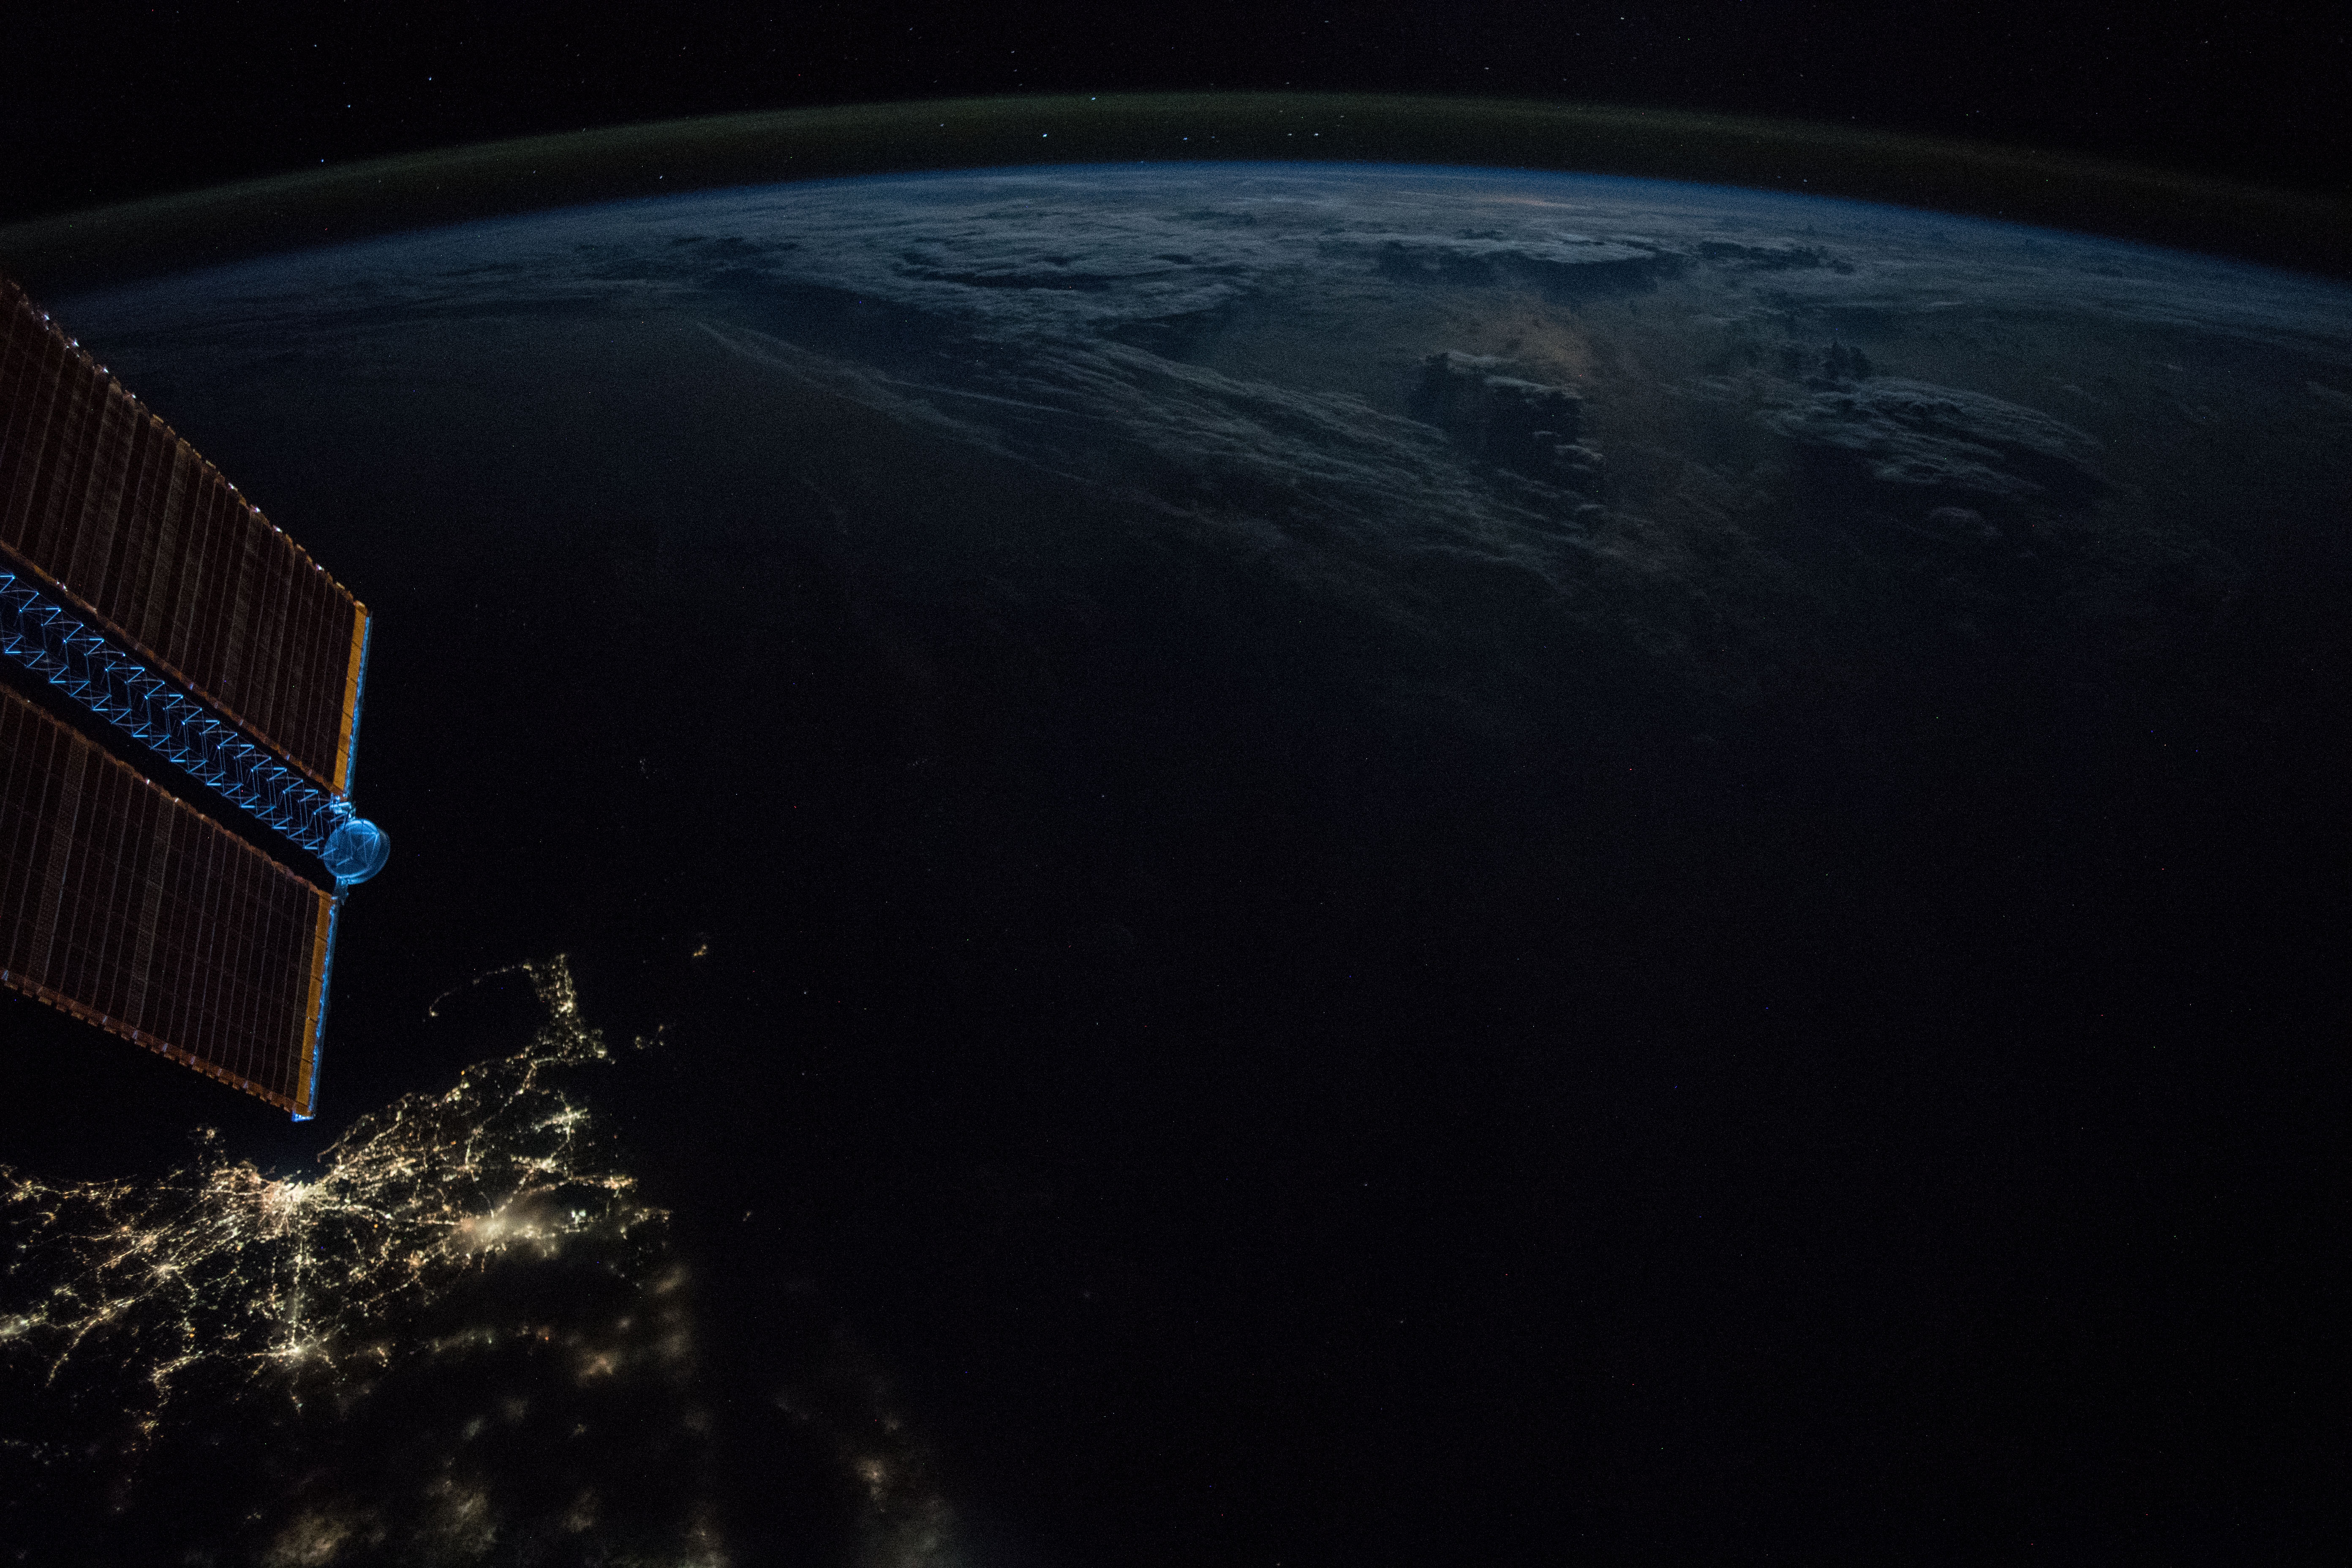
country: ATLANTIC OCEAN
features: CAPE COD BAY, BROCKTON CITY, NEW BEDFORD CITY, BOSTON CITY, LOWELL CITY, FRAMINGHAM CITY, PROVIDENCE CITY, BUZZARDS BAY, EARTH LIMB, NIGHT
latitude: 40.3
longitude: -69.4
